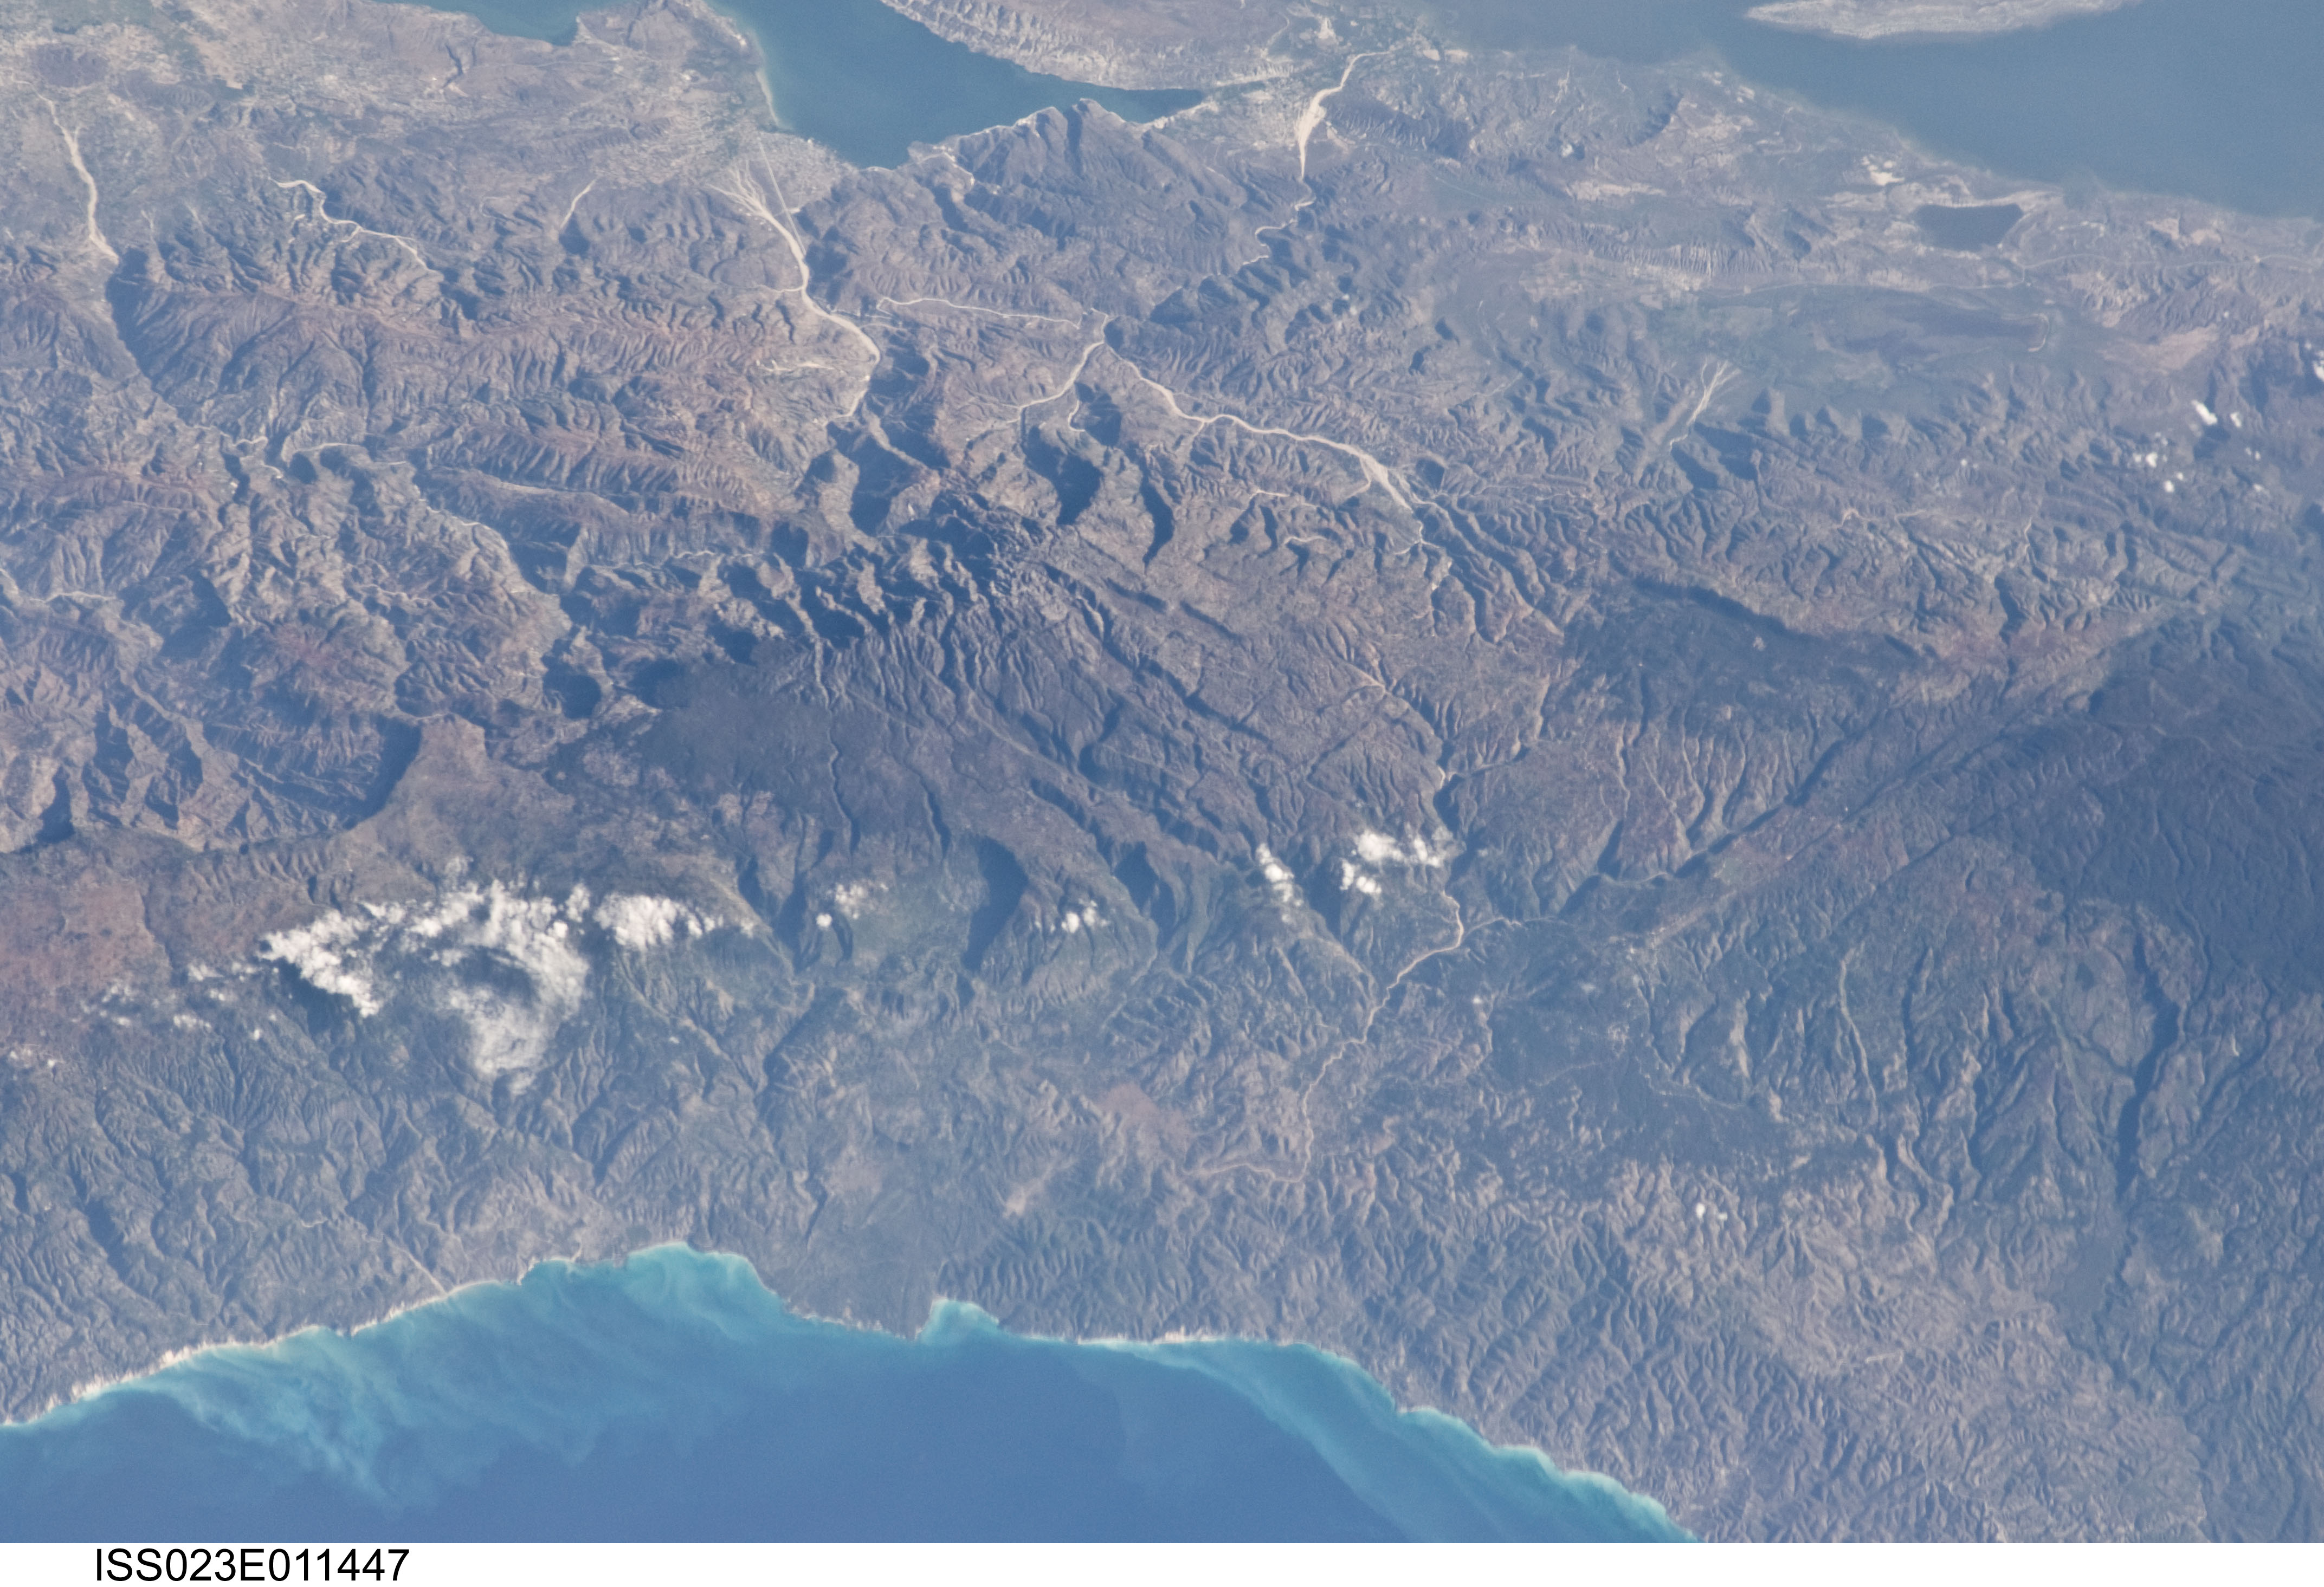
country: HAITI
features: SAUMATRE L., COASTLINE, MTS.
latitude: 18.3
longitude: -72.0
